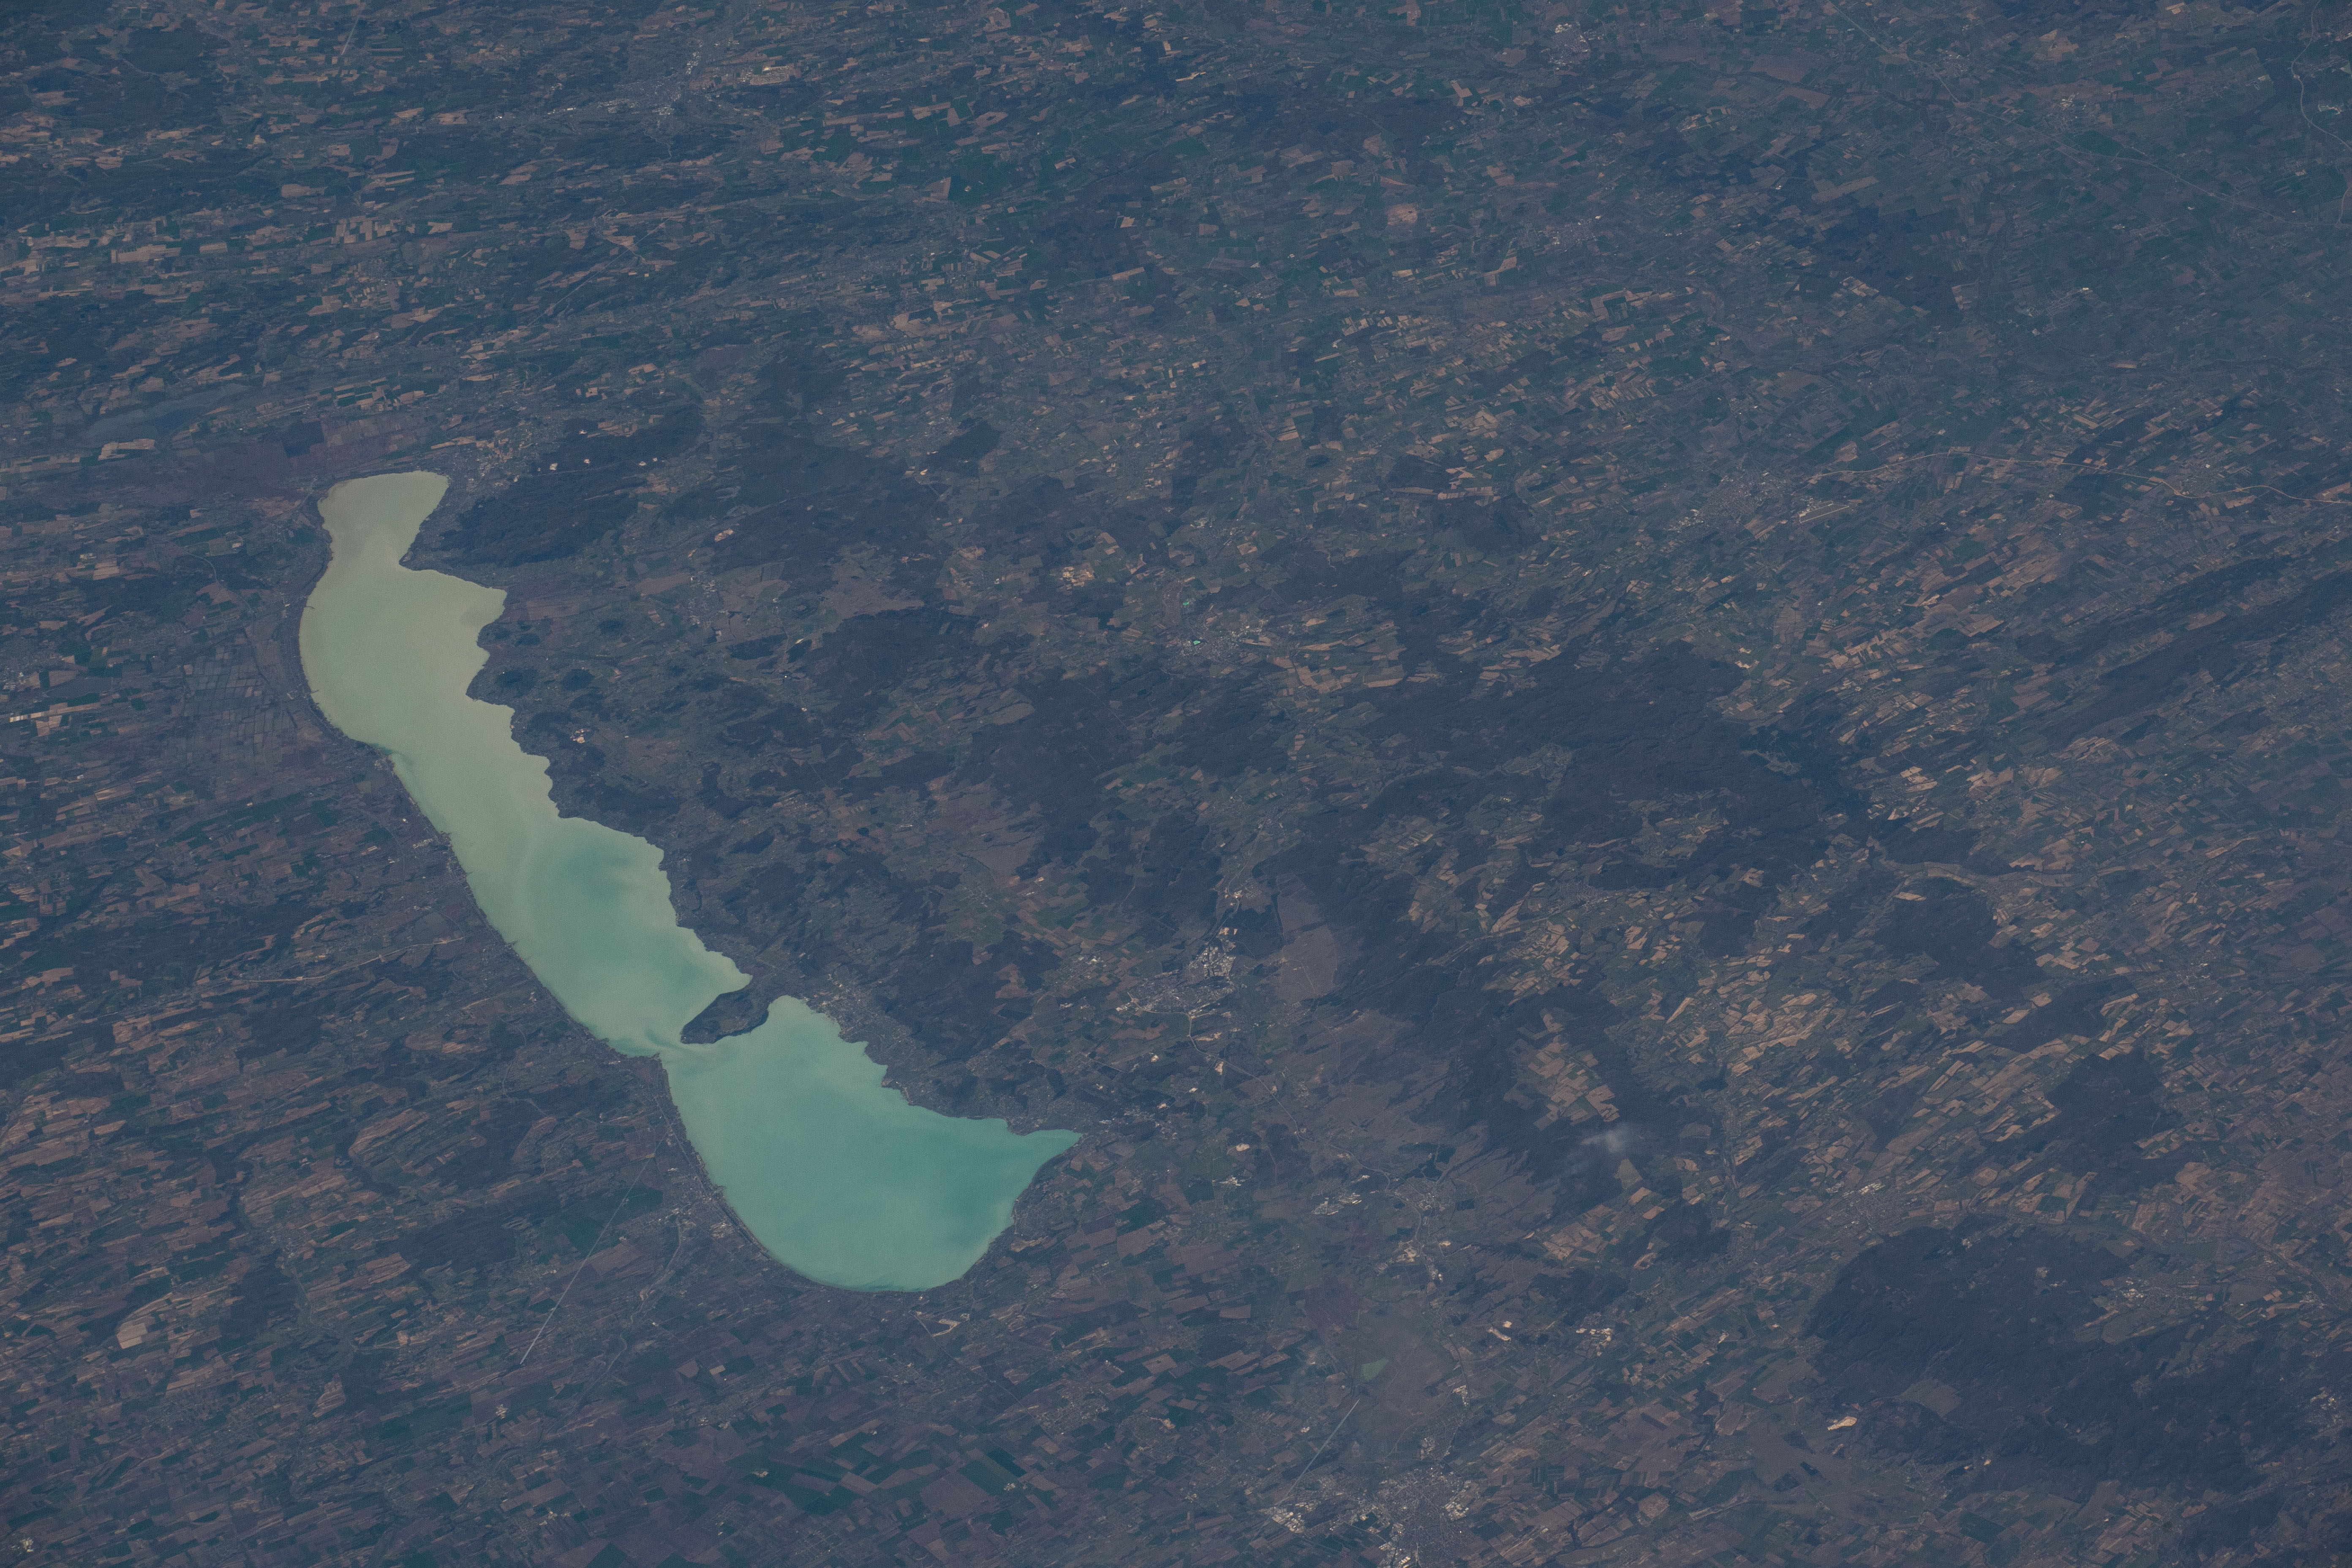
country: HUNGARY
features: BALATON LAKE, BALATON-FELVIDEKI NEMZETI PARK, HUNGARY,LAKE BALATON
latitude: 47.1
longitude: 17.7
